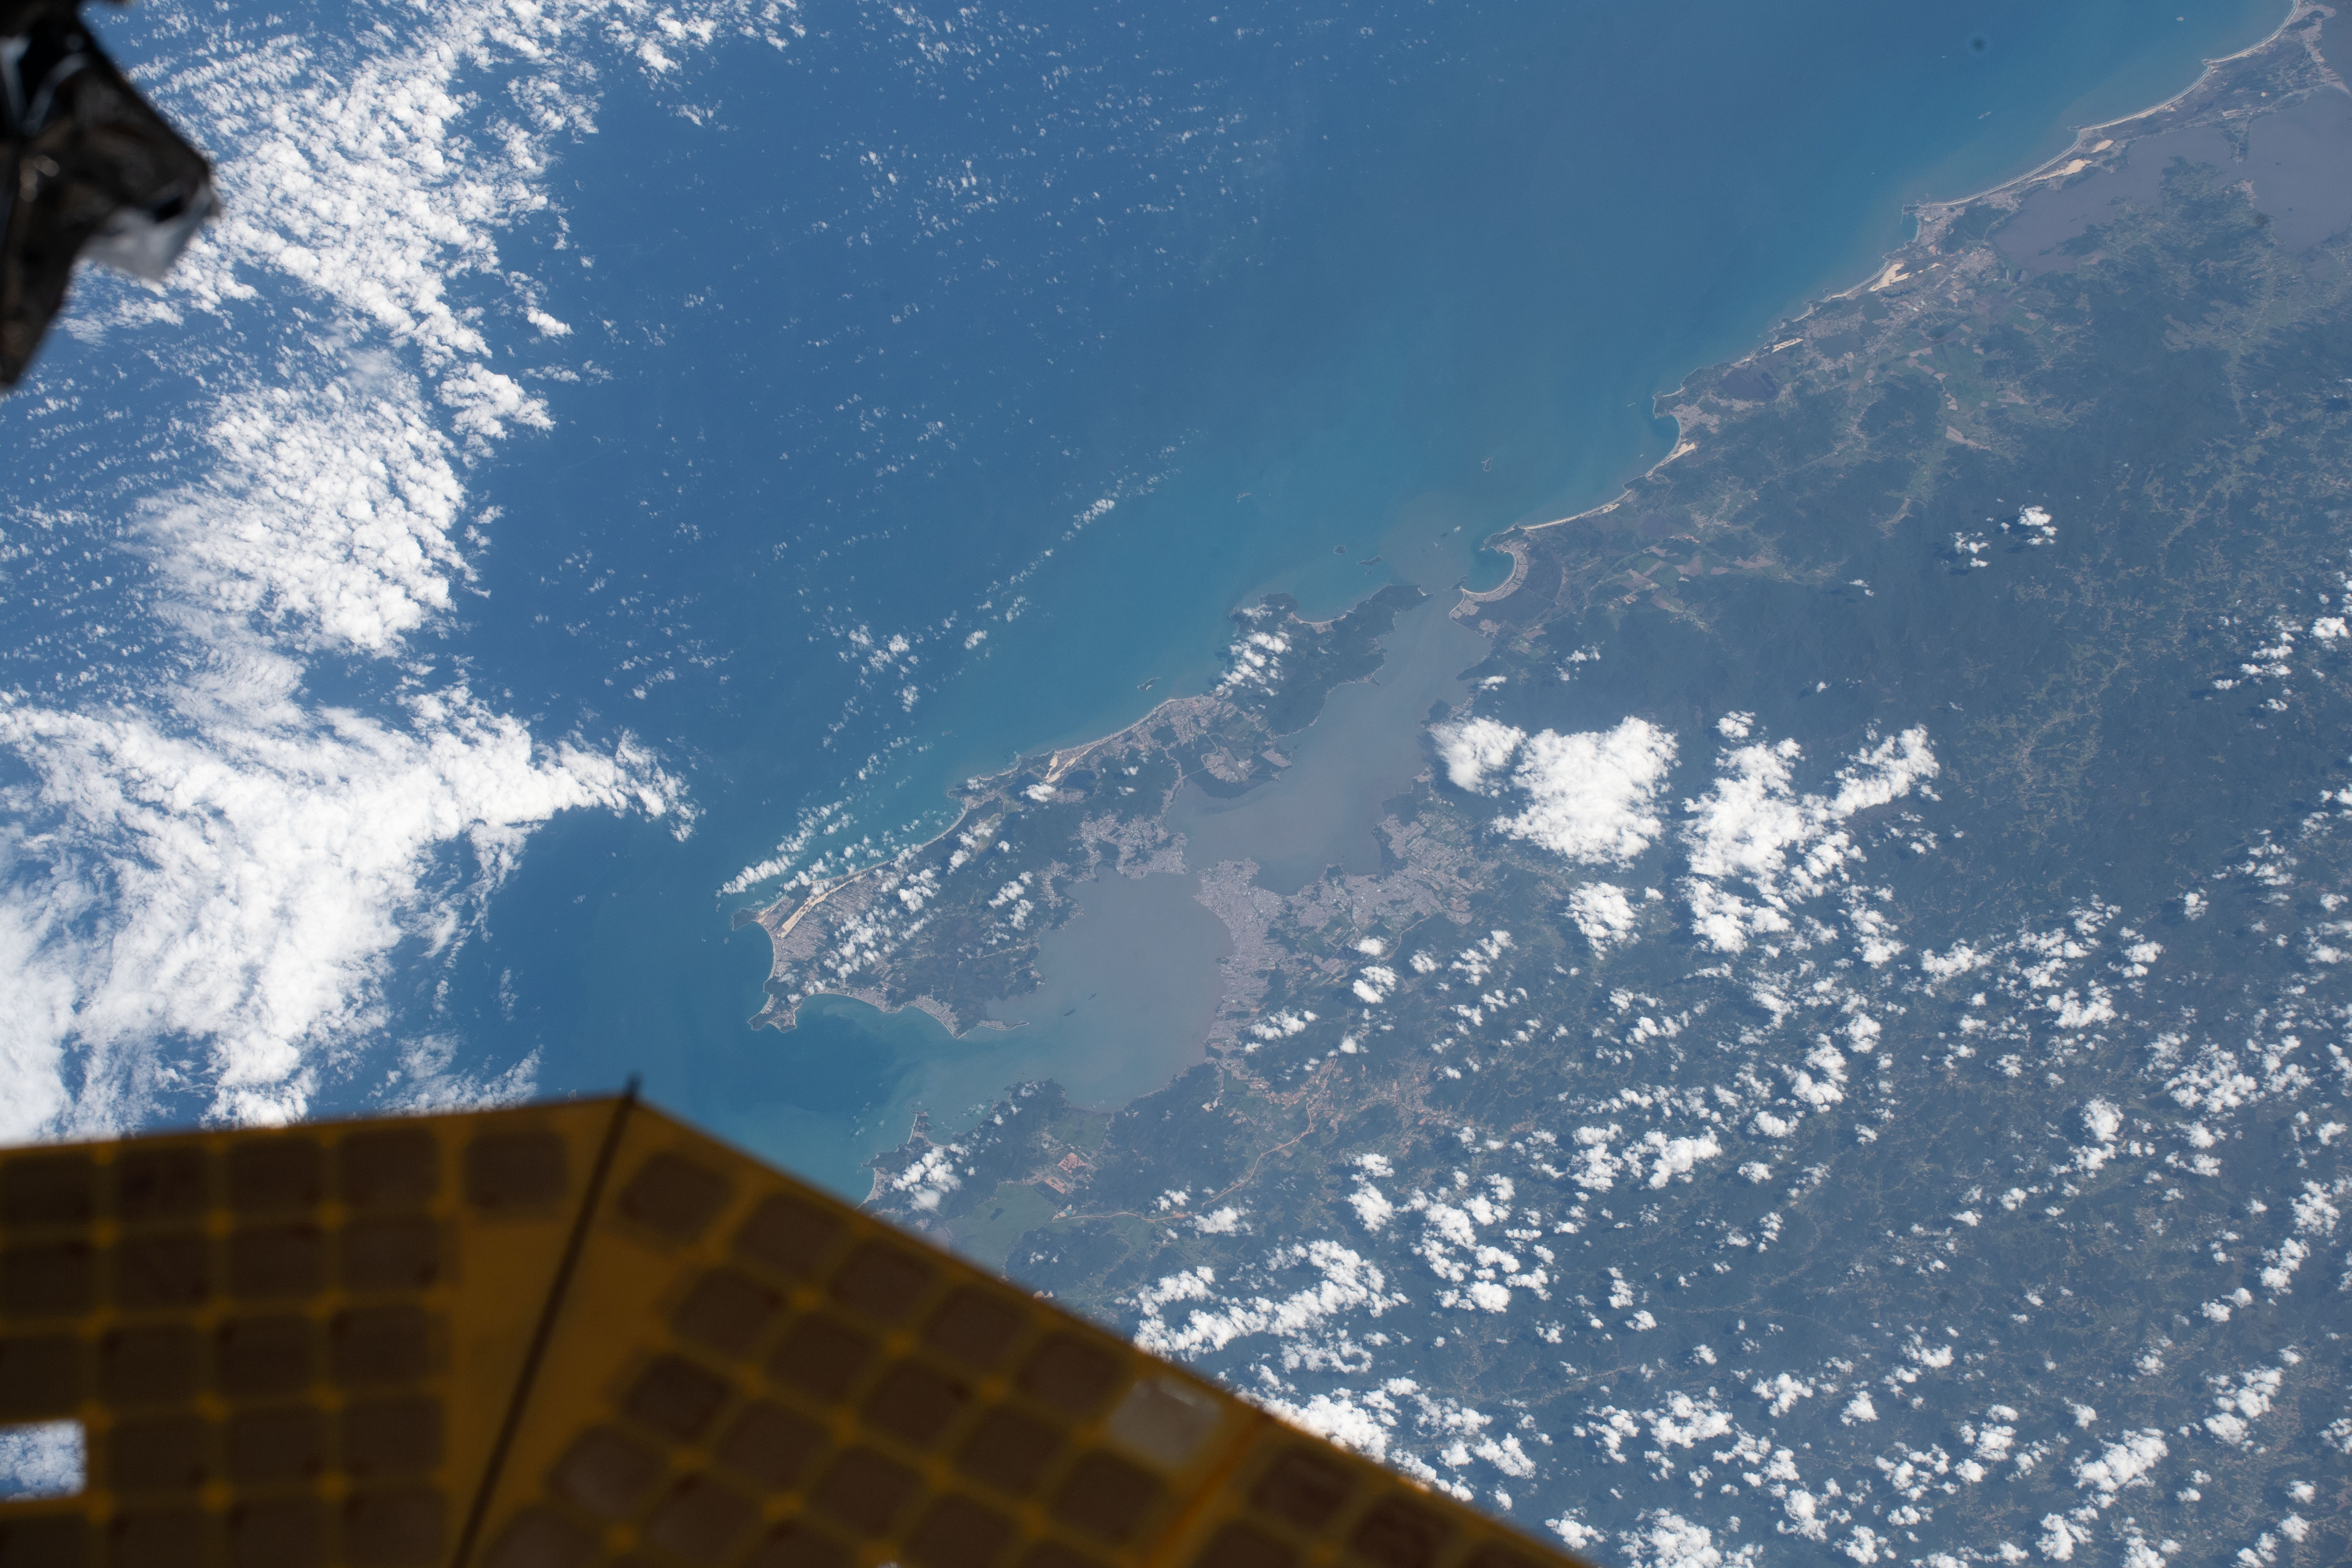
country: BRAZIL
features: FLORIANOPOLIS, BIGUACU
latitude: -27.7
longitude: -48.6
